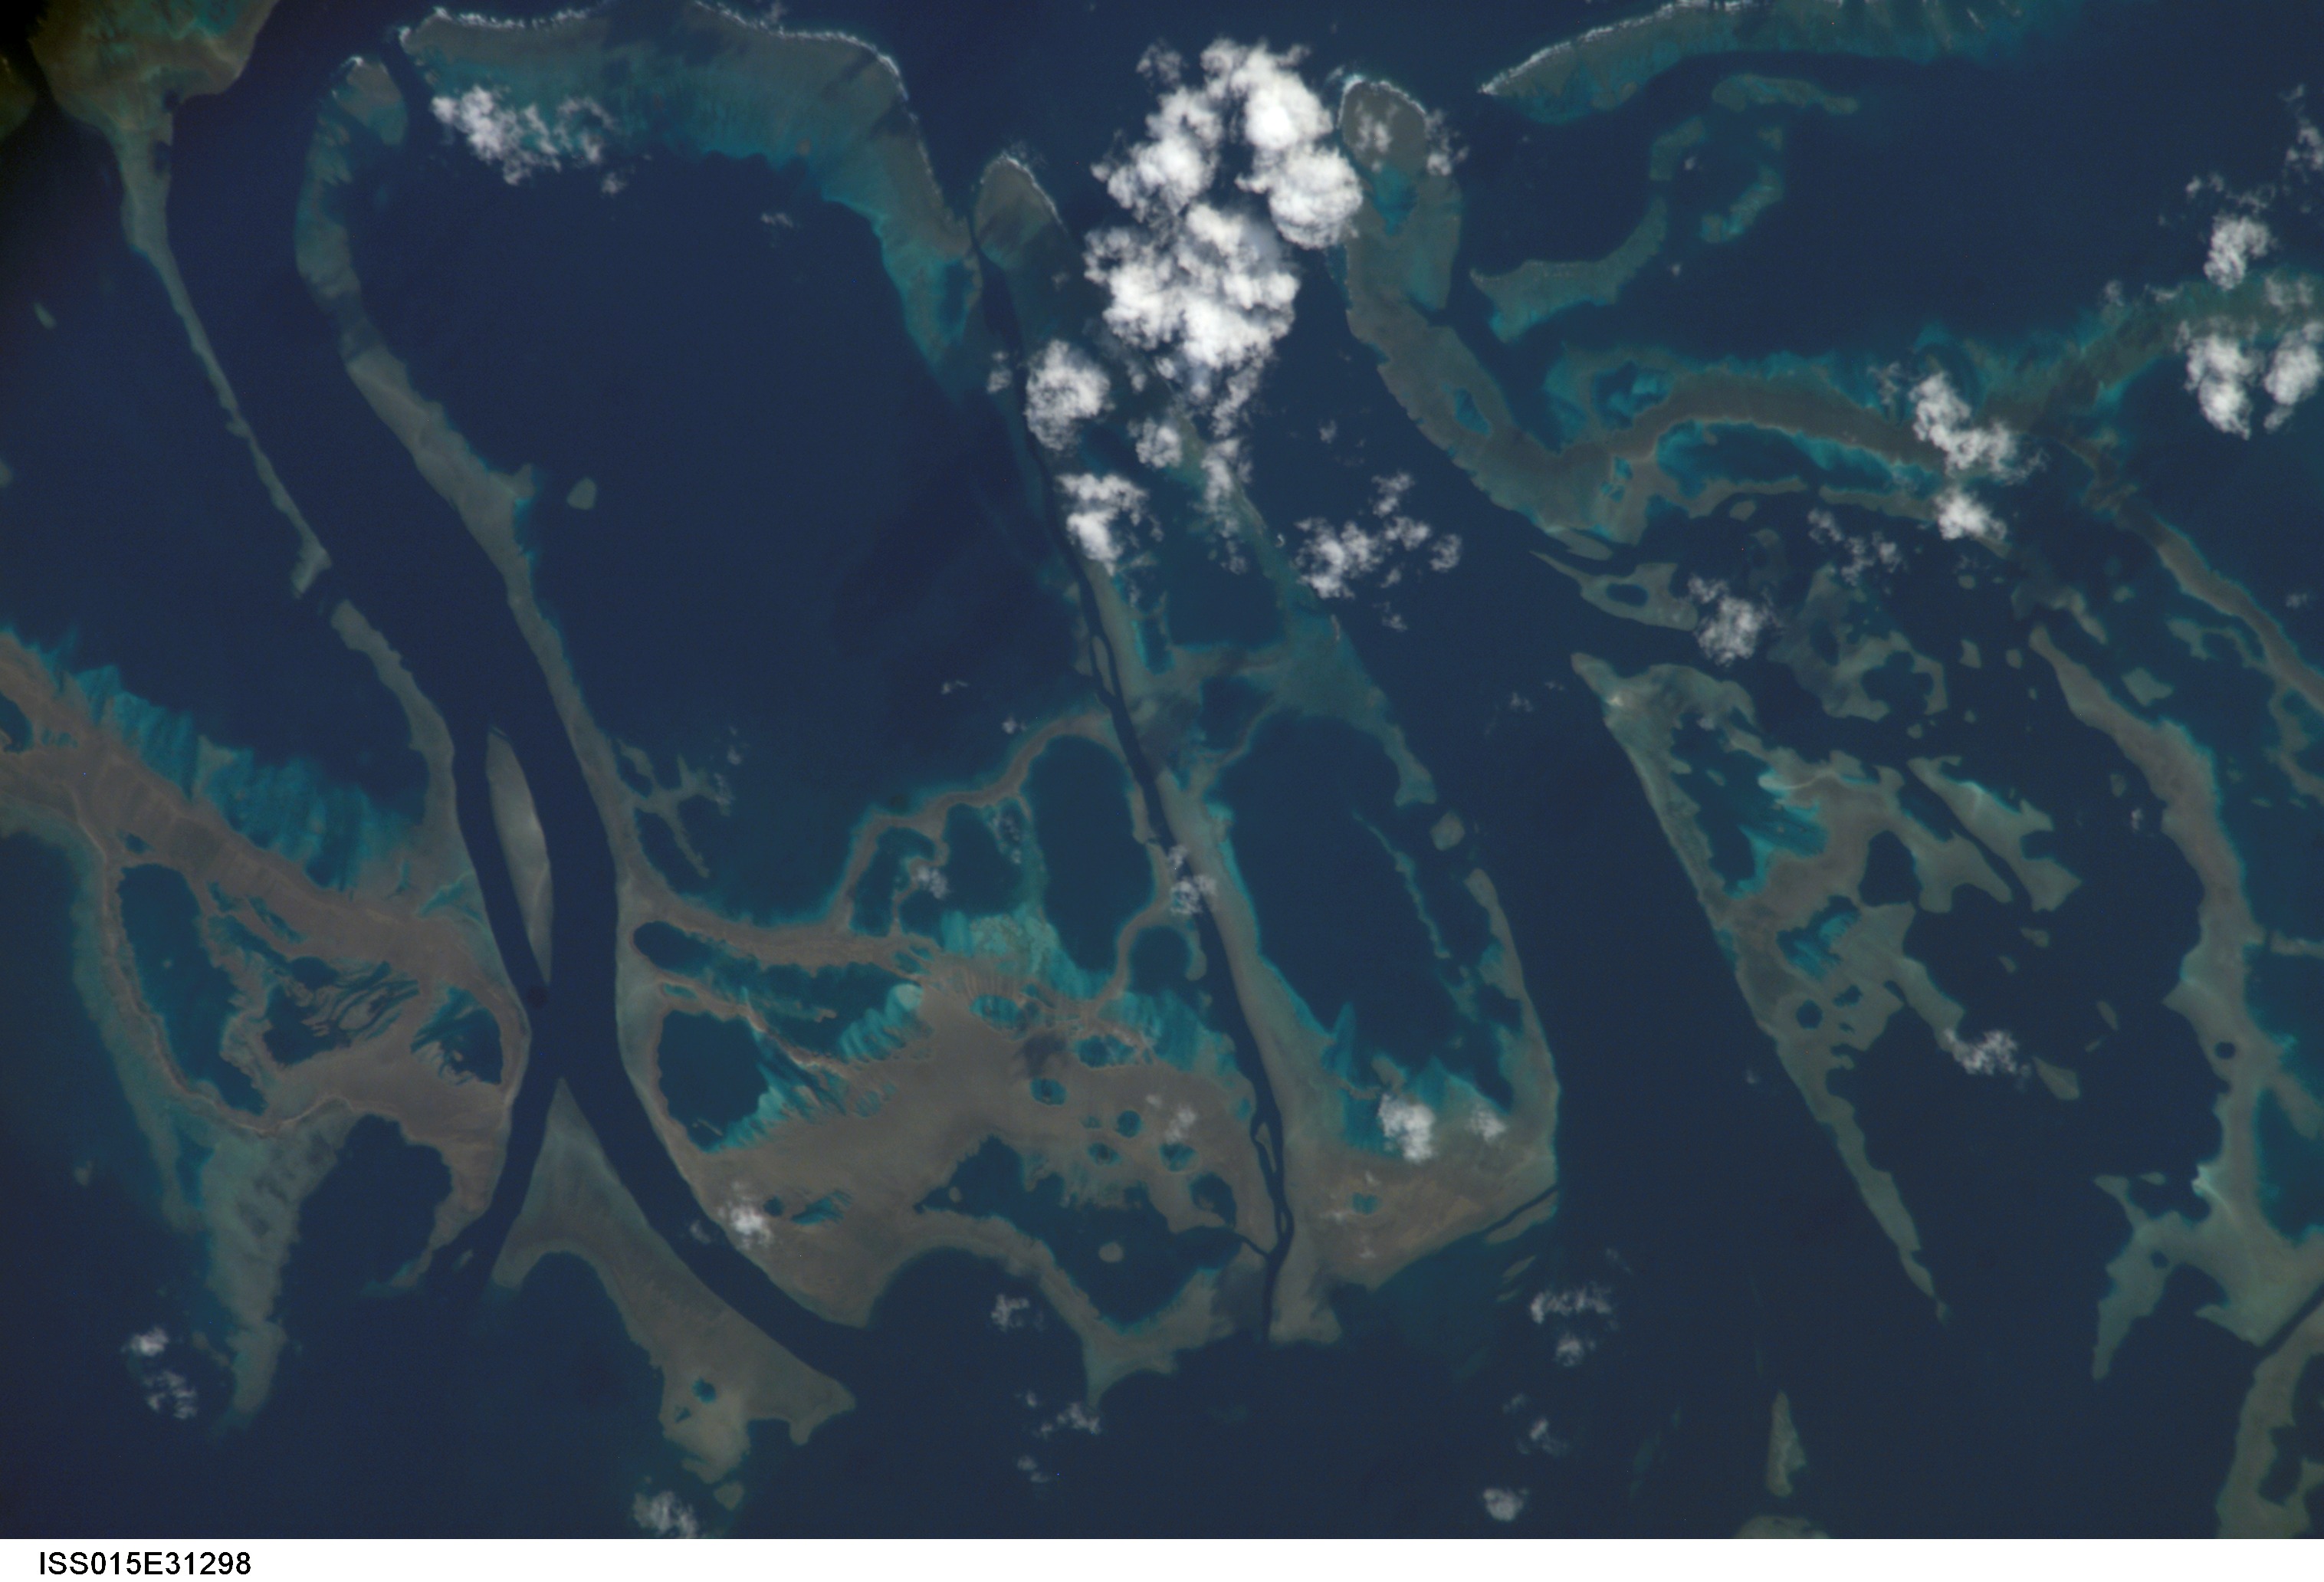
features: GREAT BARRIER REEF
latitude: -20.2
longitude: 150.4
